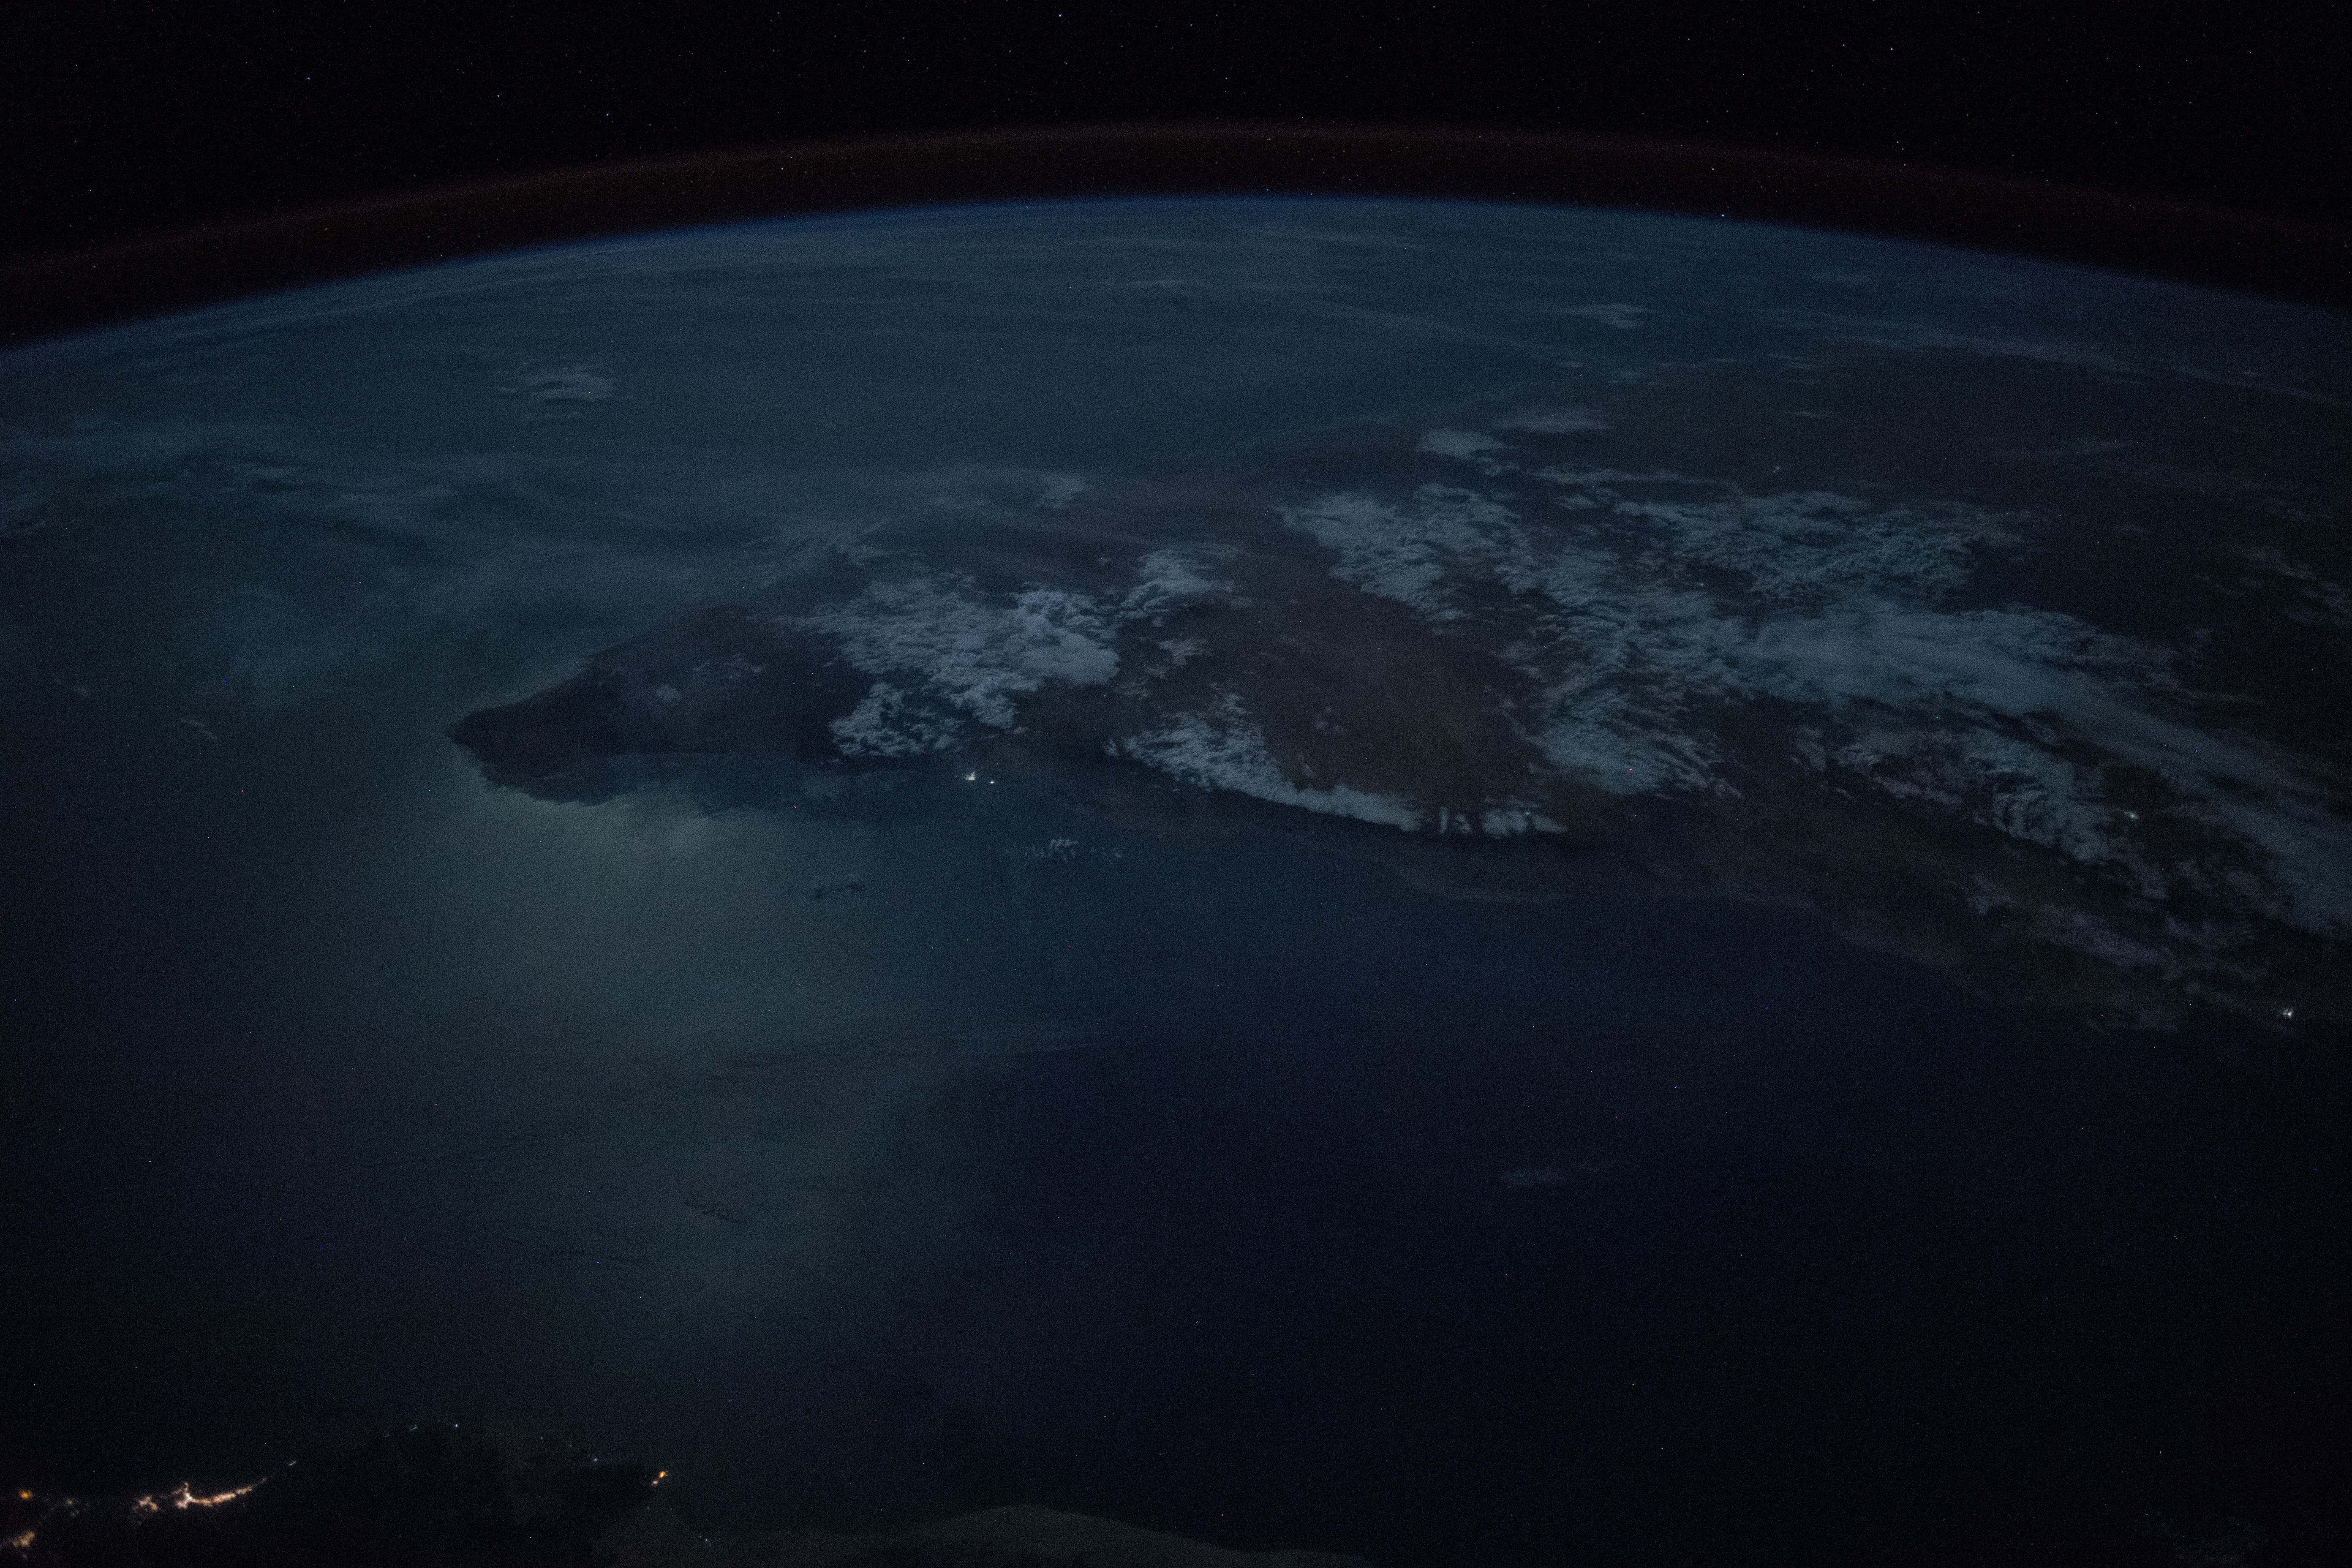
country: SOMALIA
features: OGO MOUNTAINS, COAST, GULF OF ADEN, NIGHT, EARTH LIMB
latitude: 11.0
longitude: 48.6
